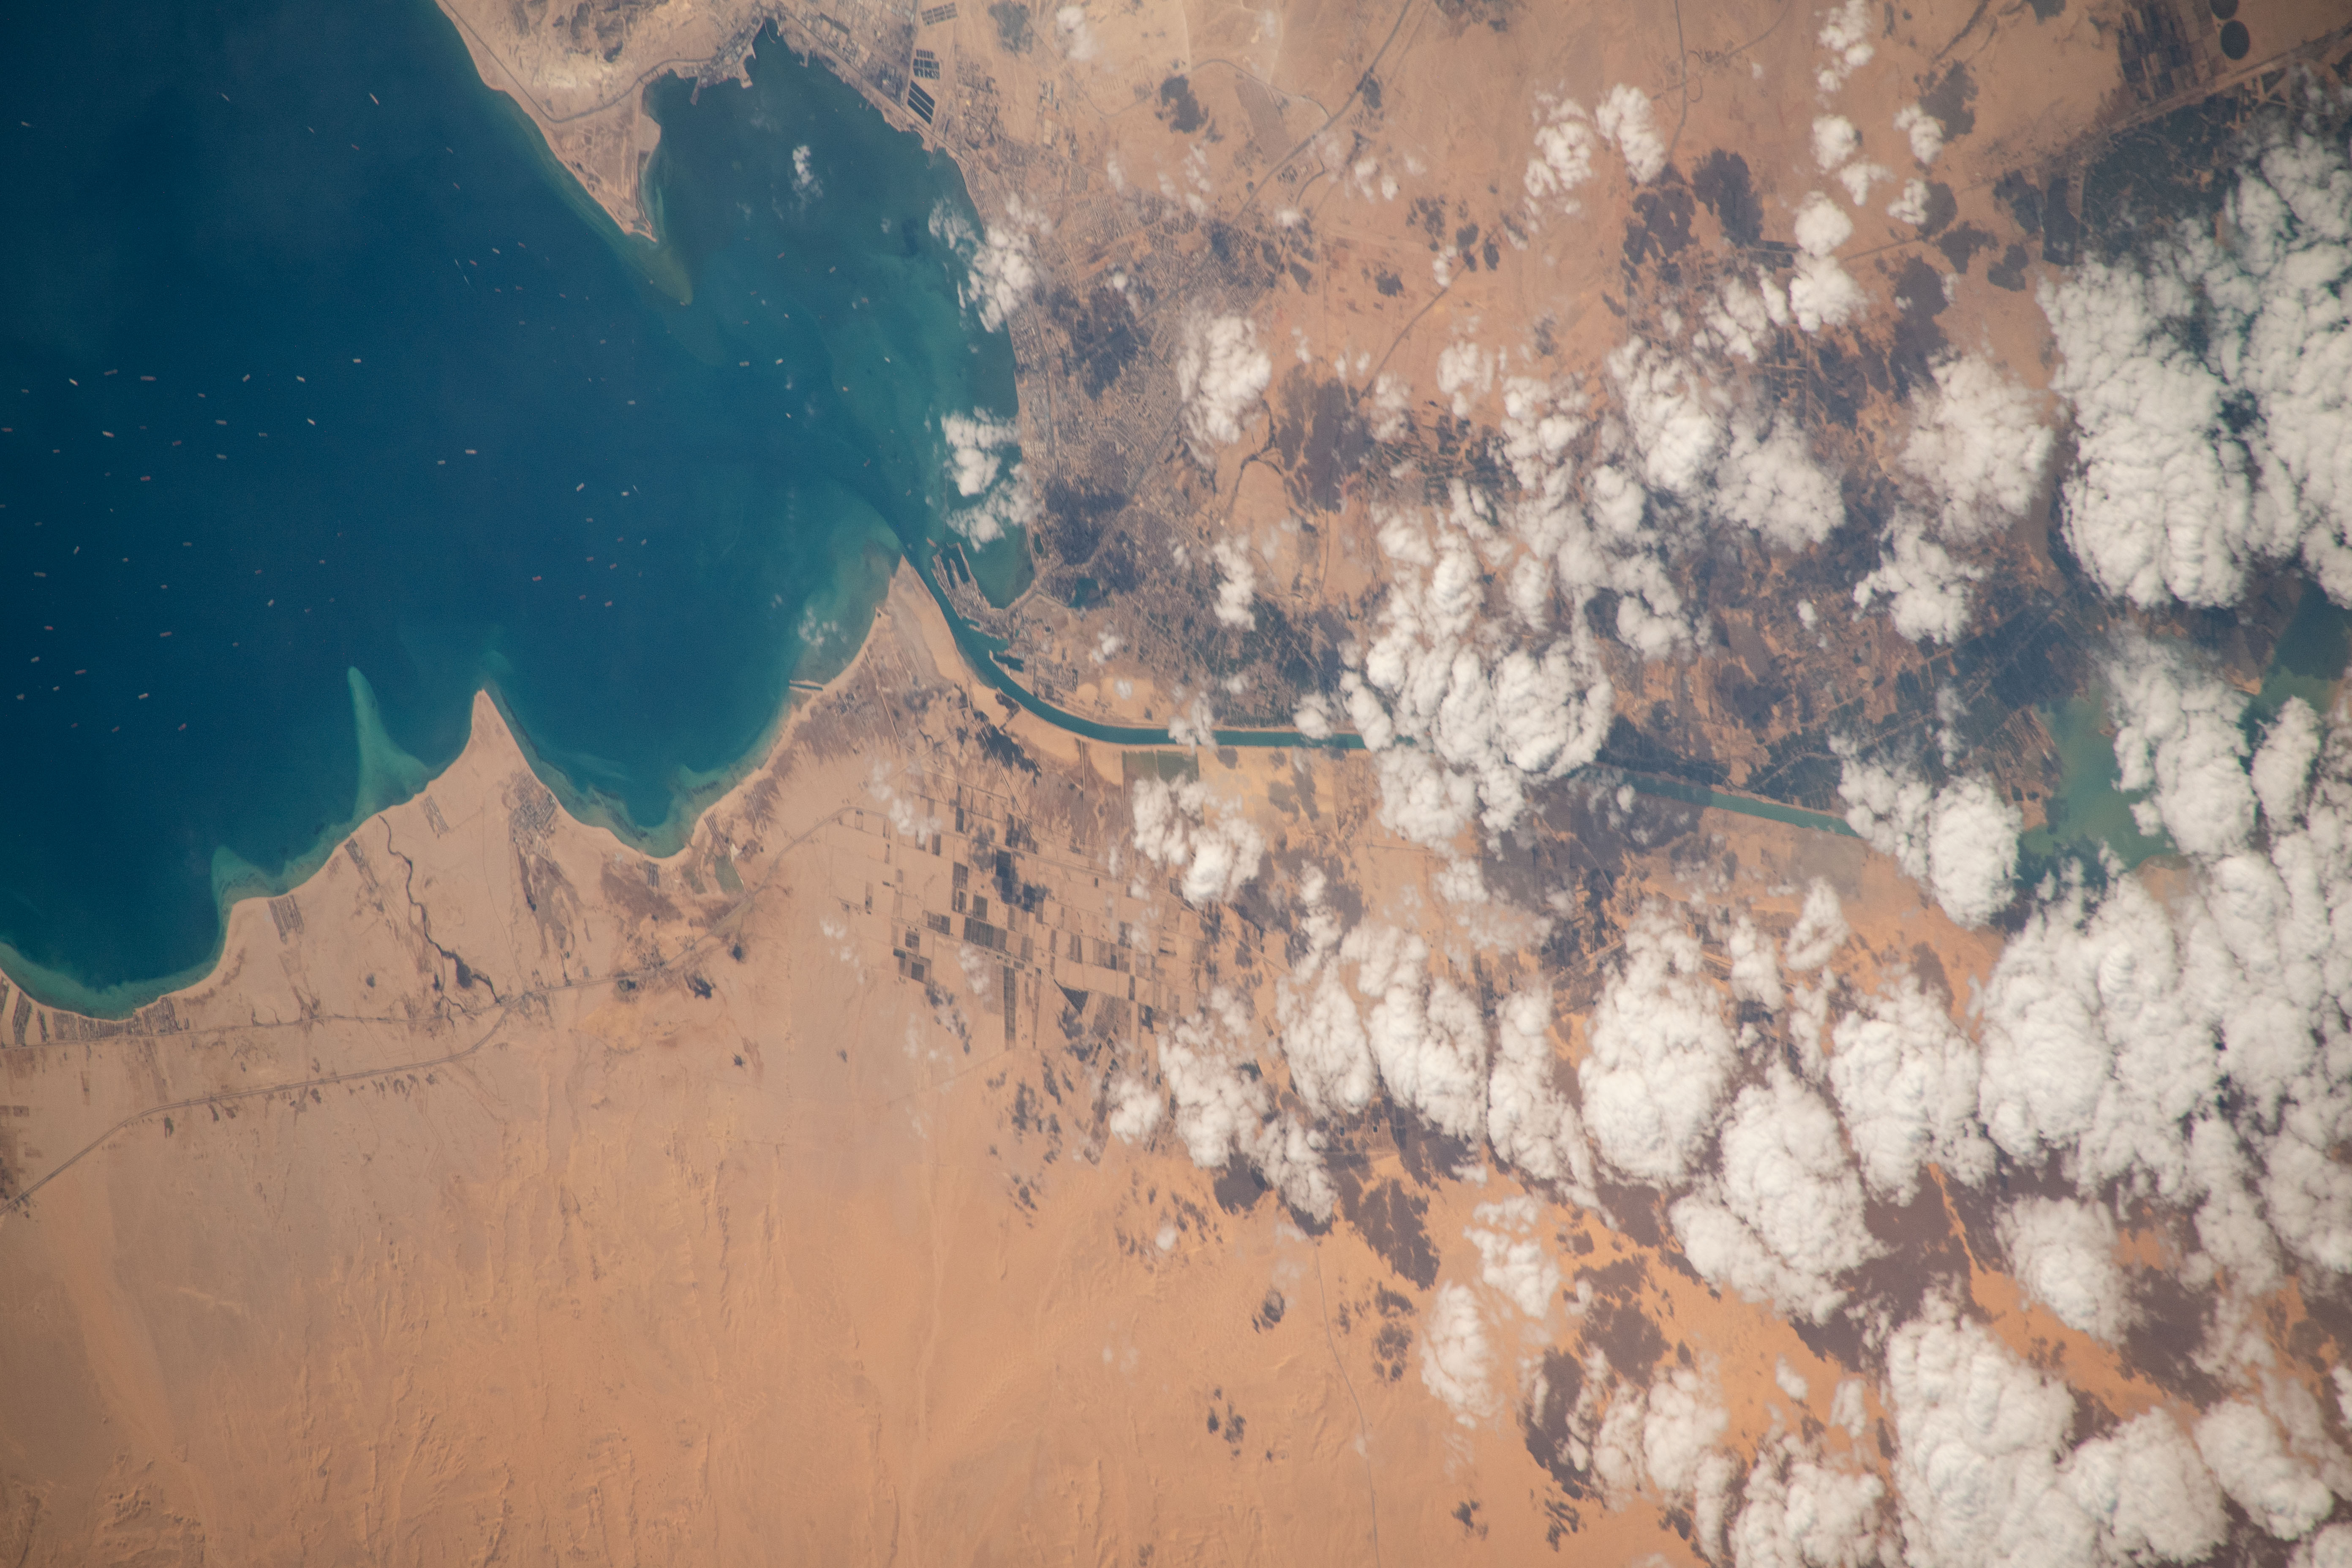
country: EGYPT
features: GREAT BITTER LAKE, SUEZ GULF
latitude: 30.0
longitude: 32.5
